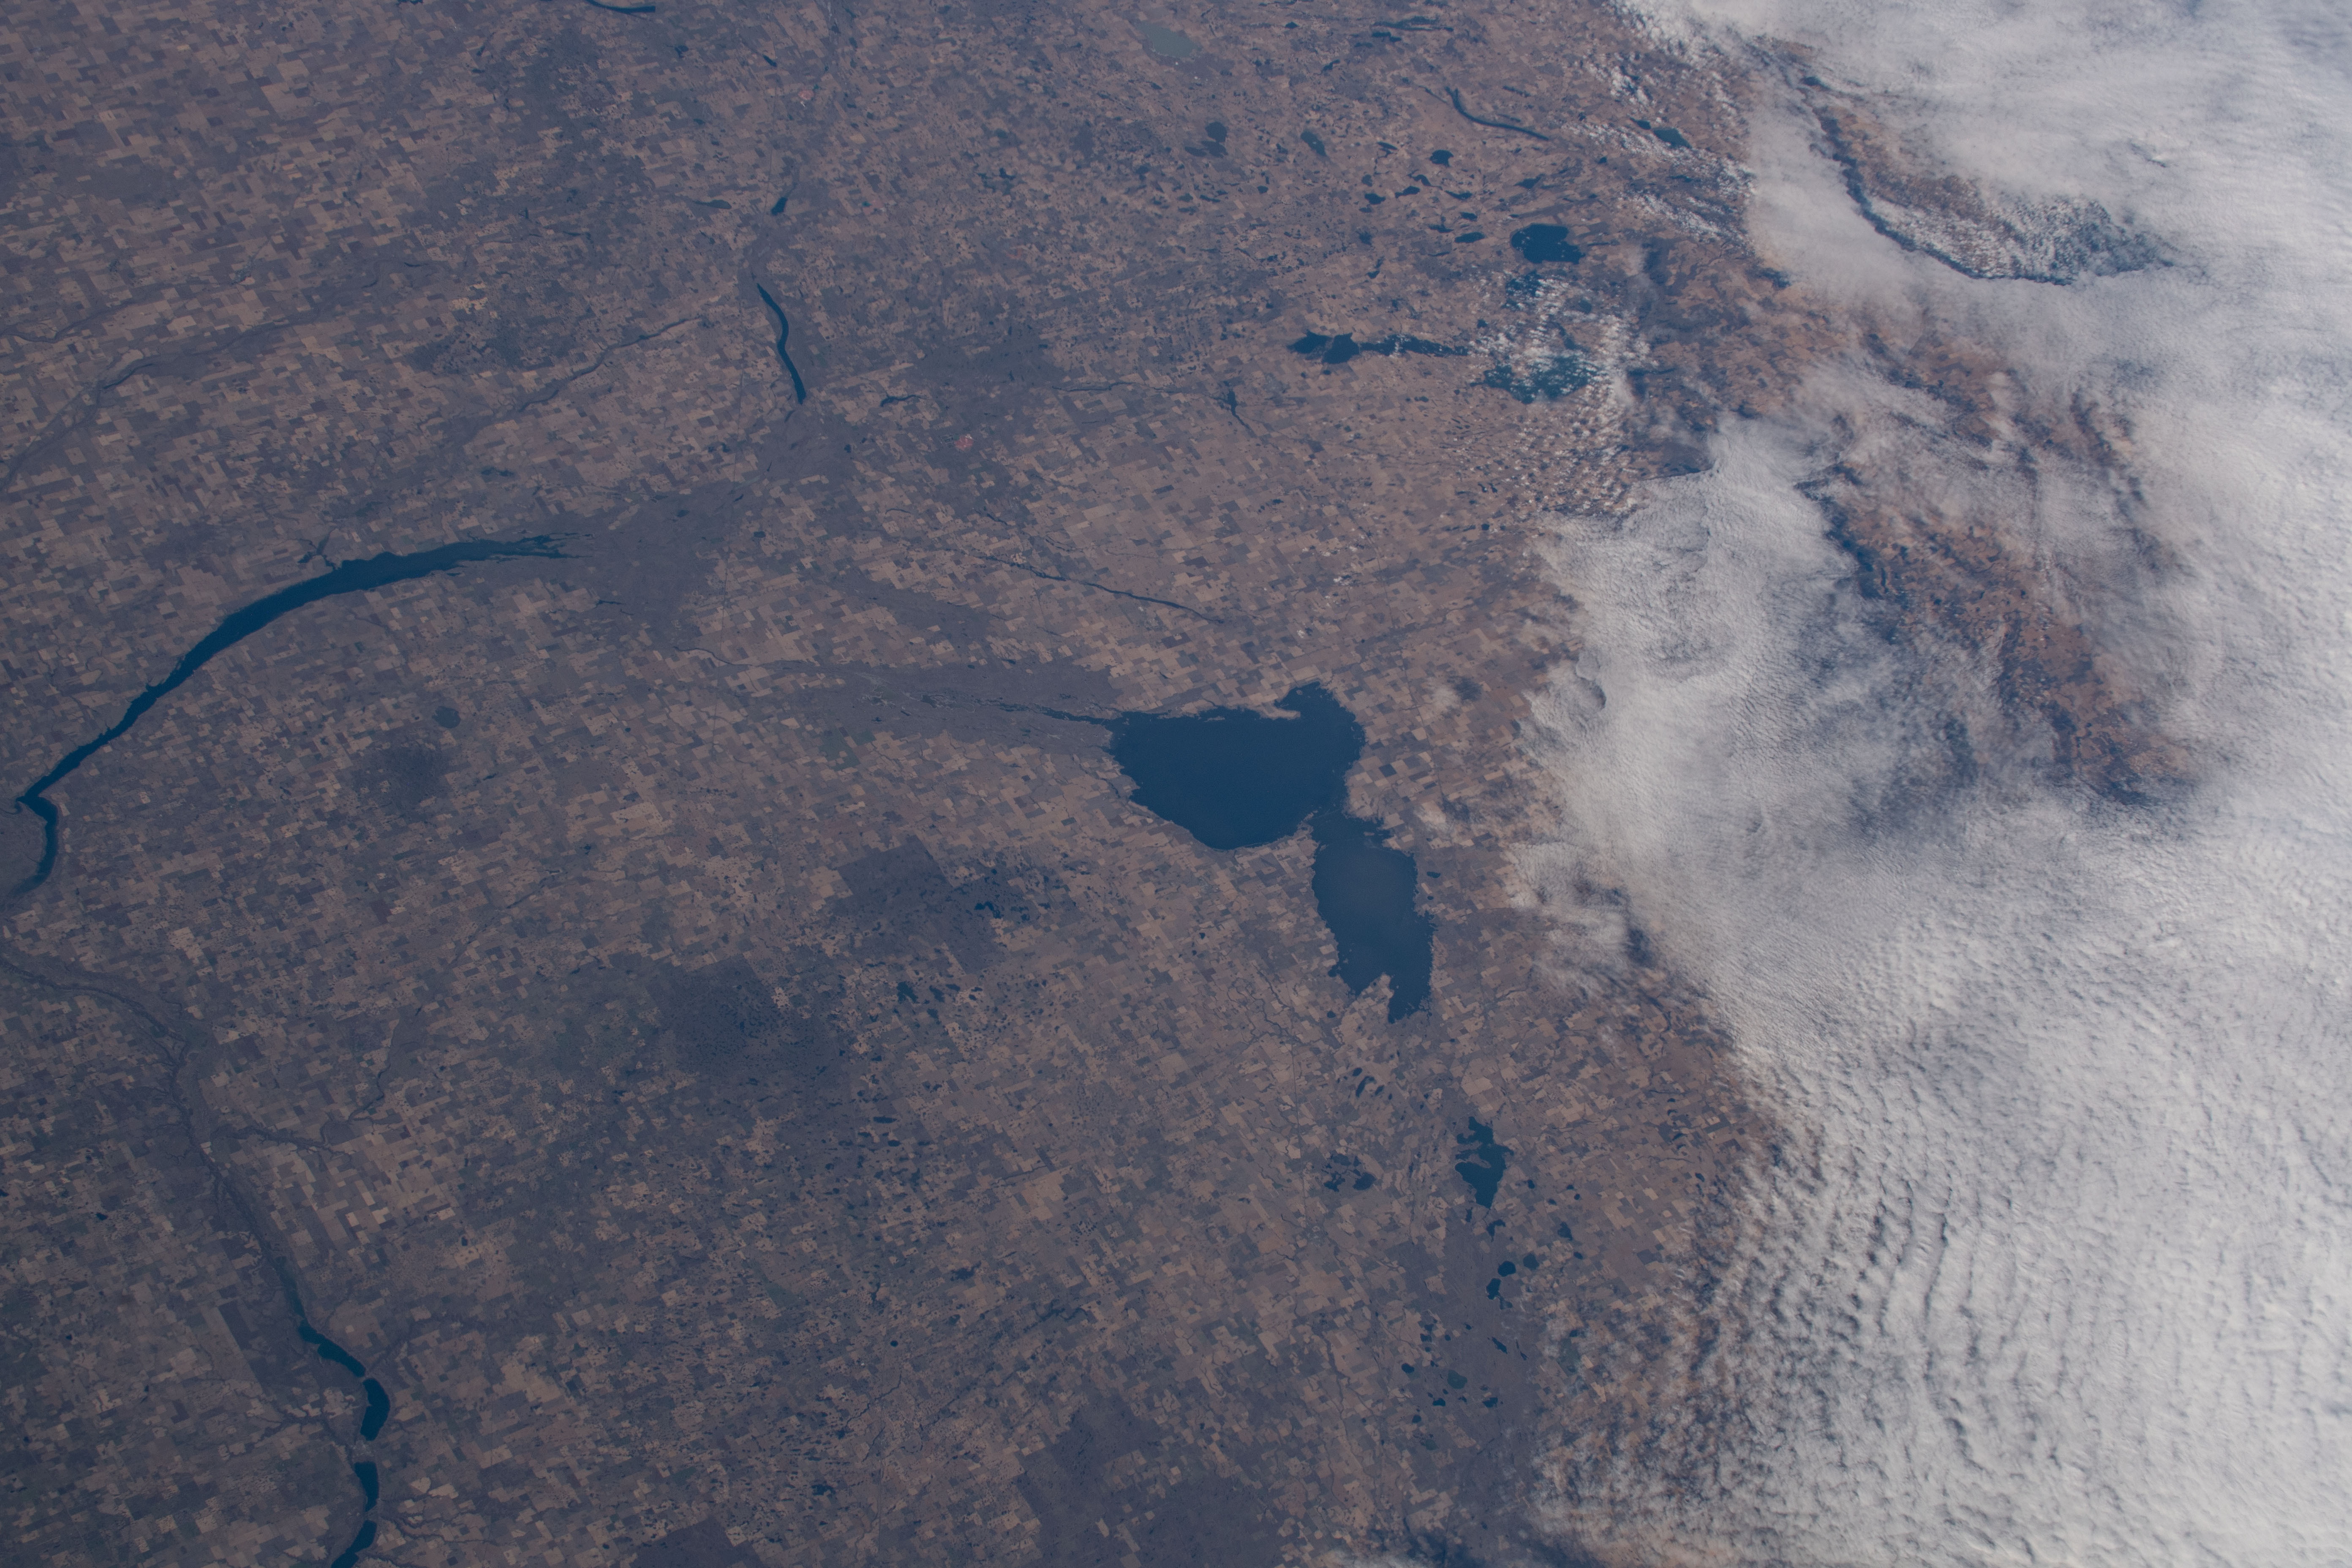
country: CANADA-S
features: QUILL LAKES, LAST MOUNTAIN LAKE
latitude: 52.0
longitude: -104.5
